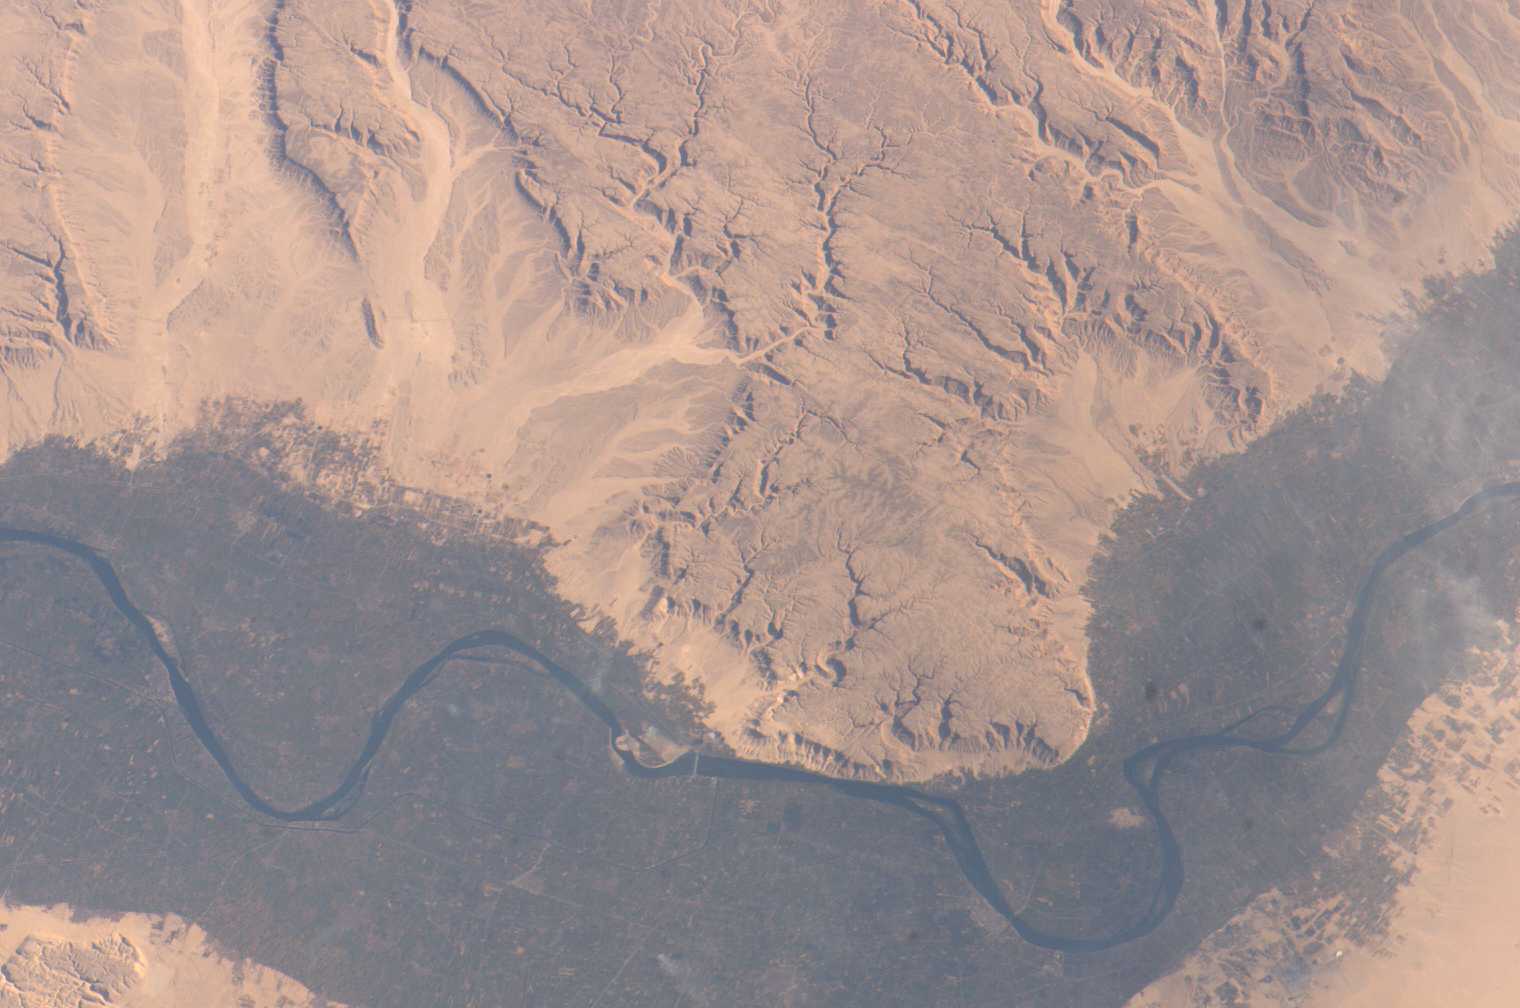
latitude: 26.5
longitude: 32.5
